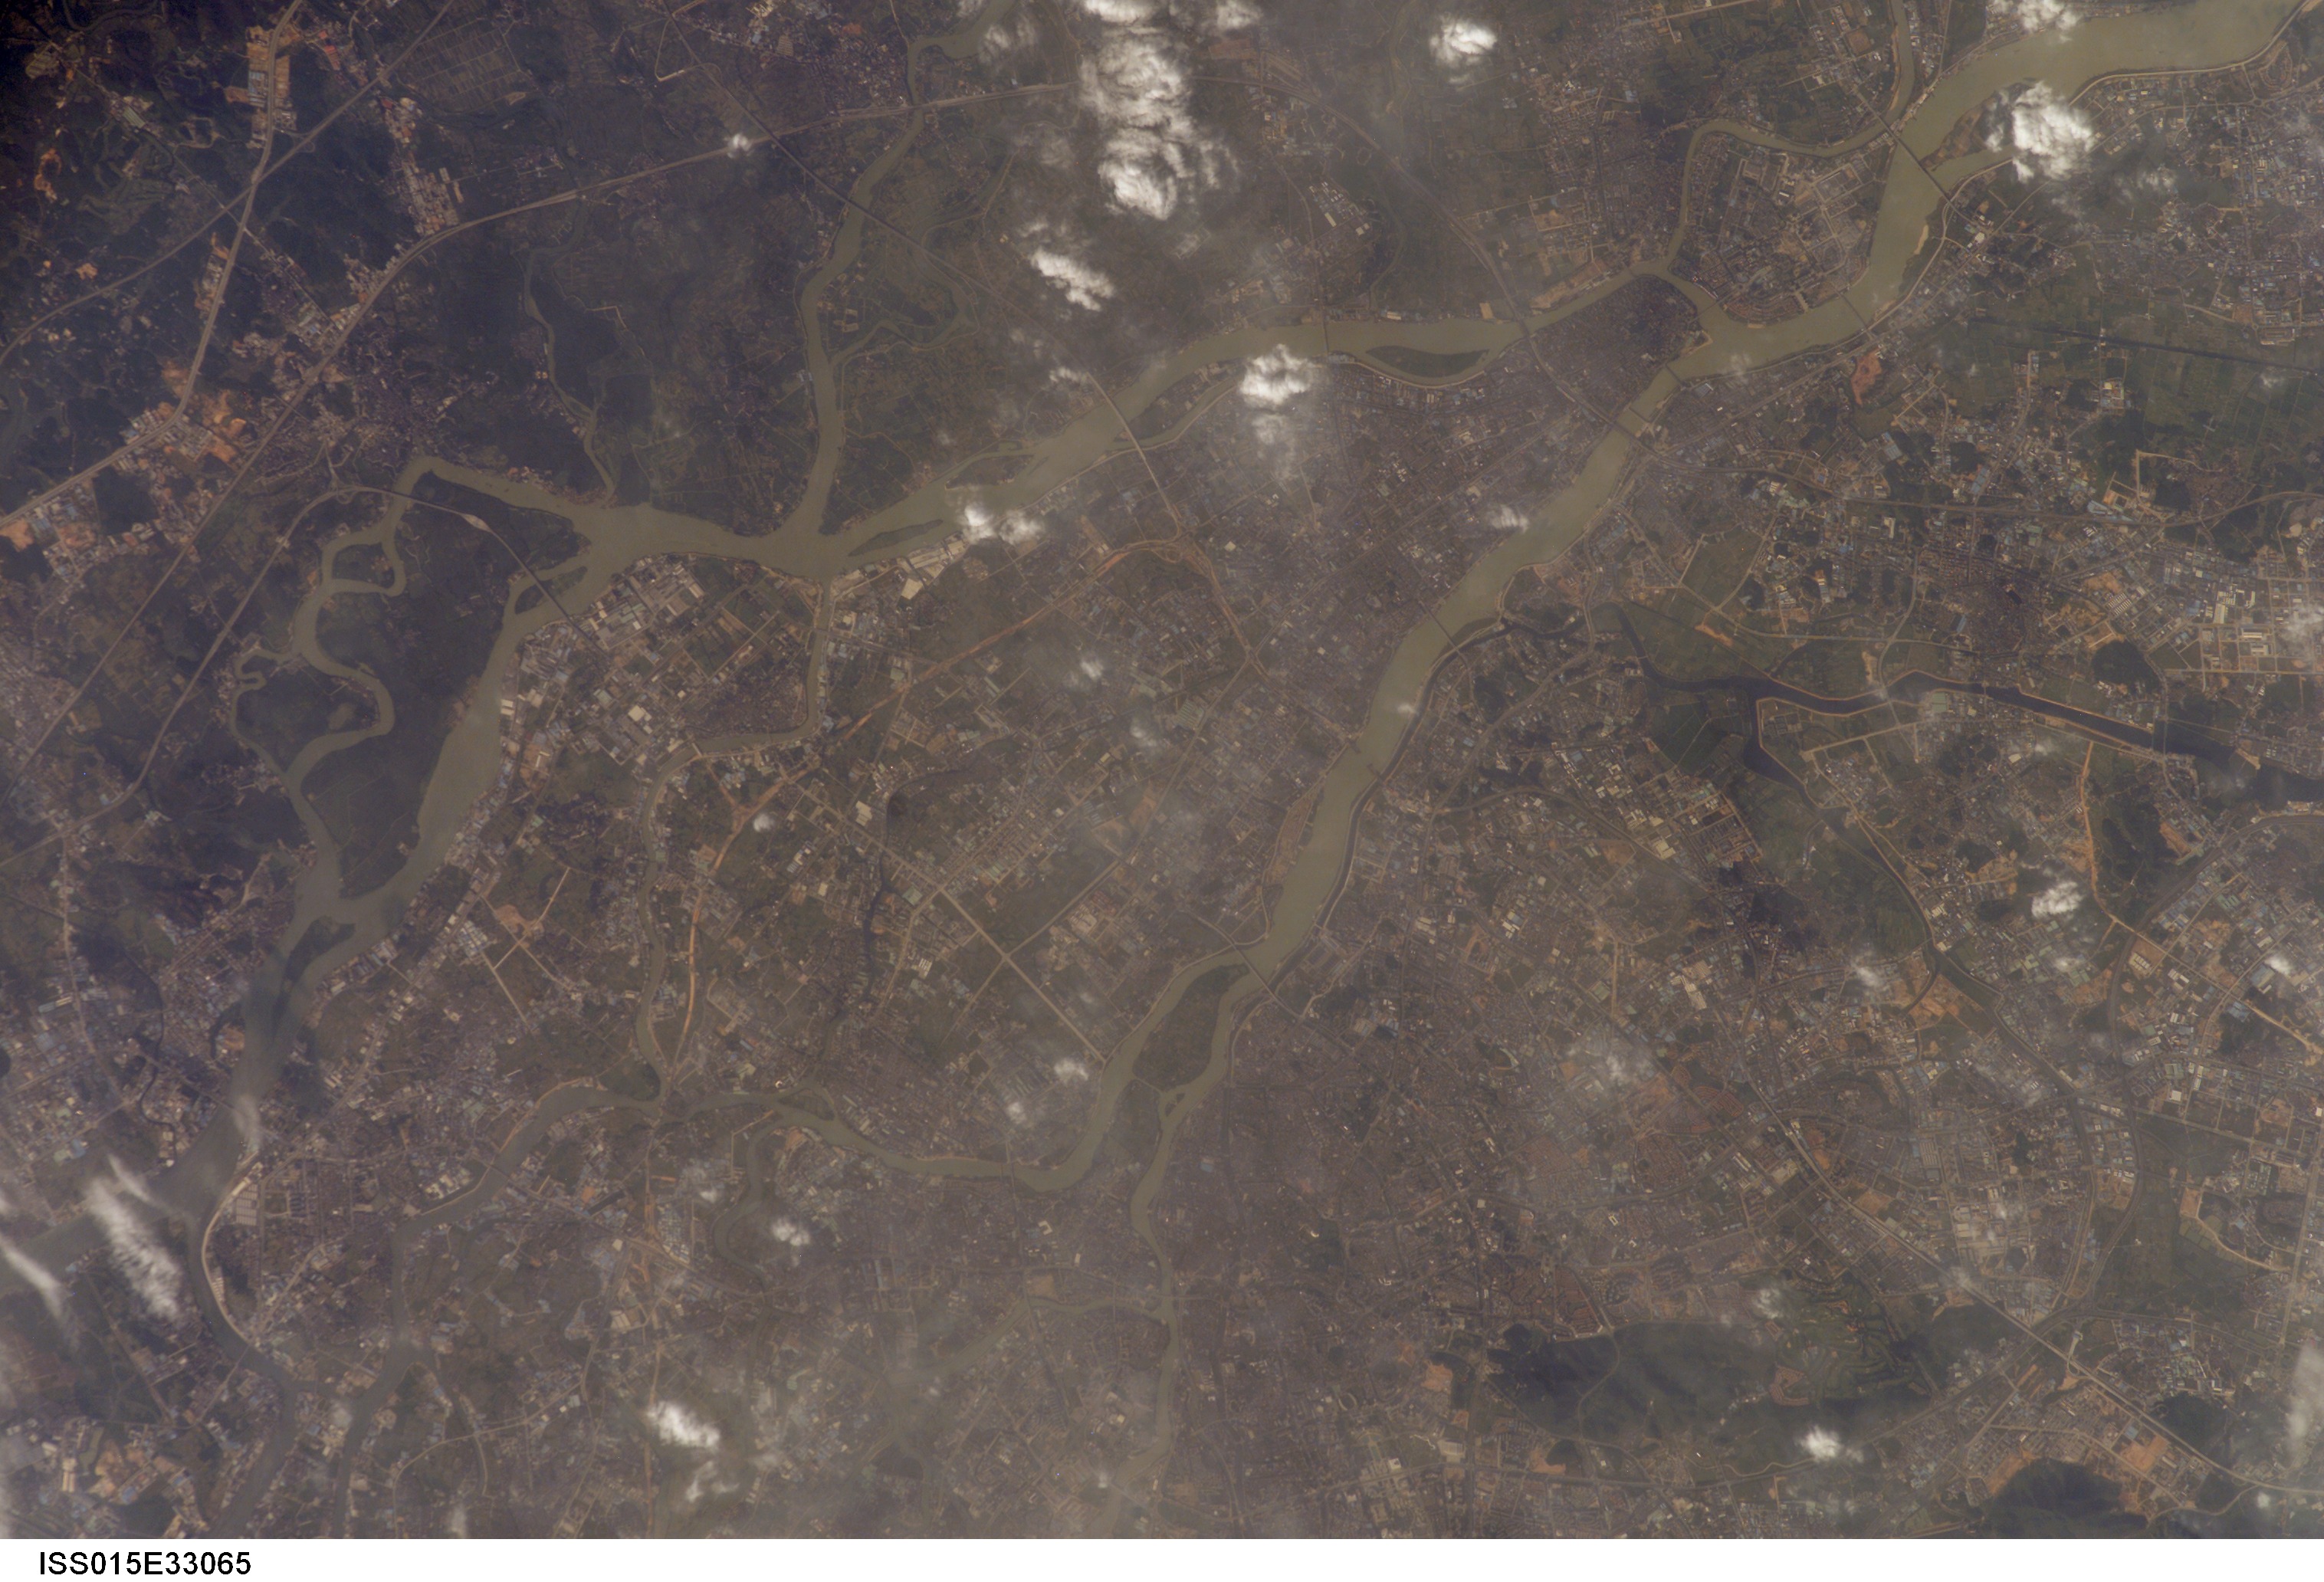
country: CHINA
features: SHILONG, TUNG R., NE. DONGGUAN
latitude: 23.1
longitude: 113.8
